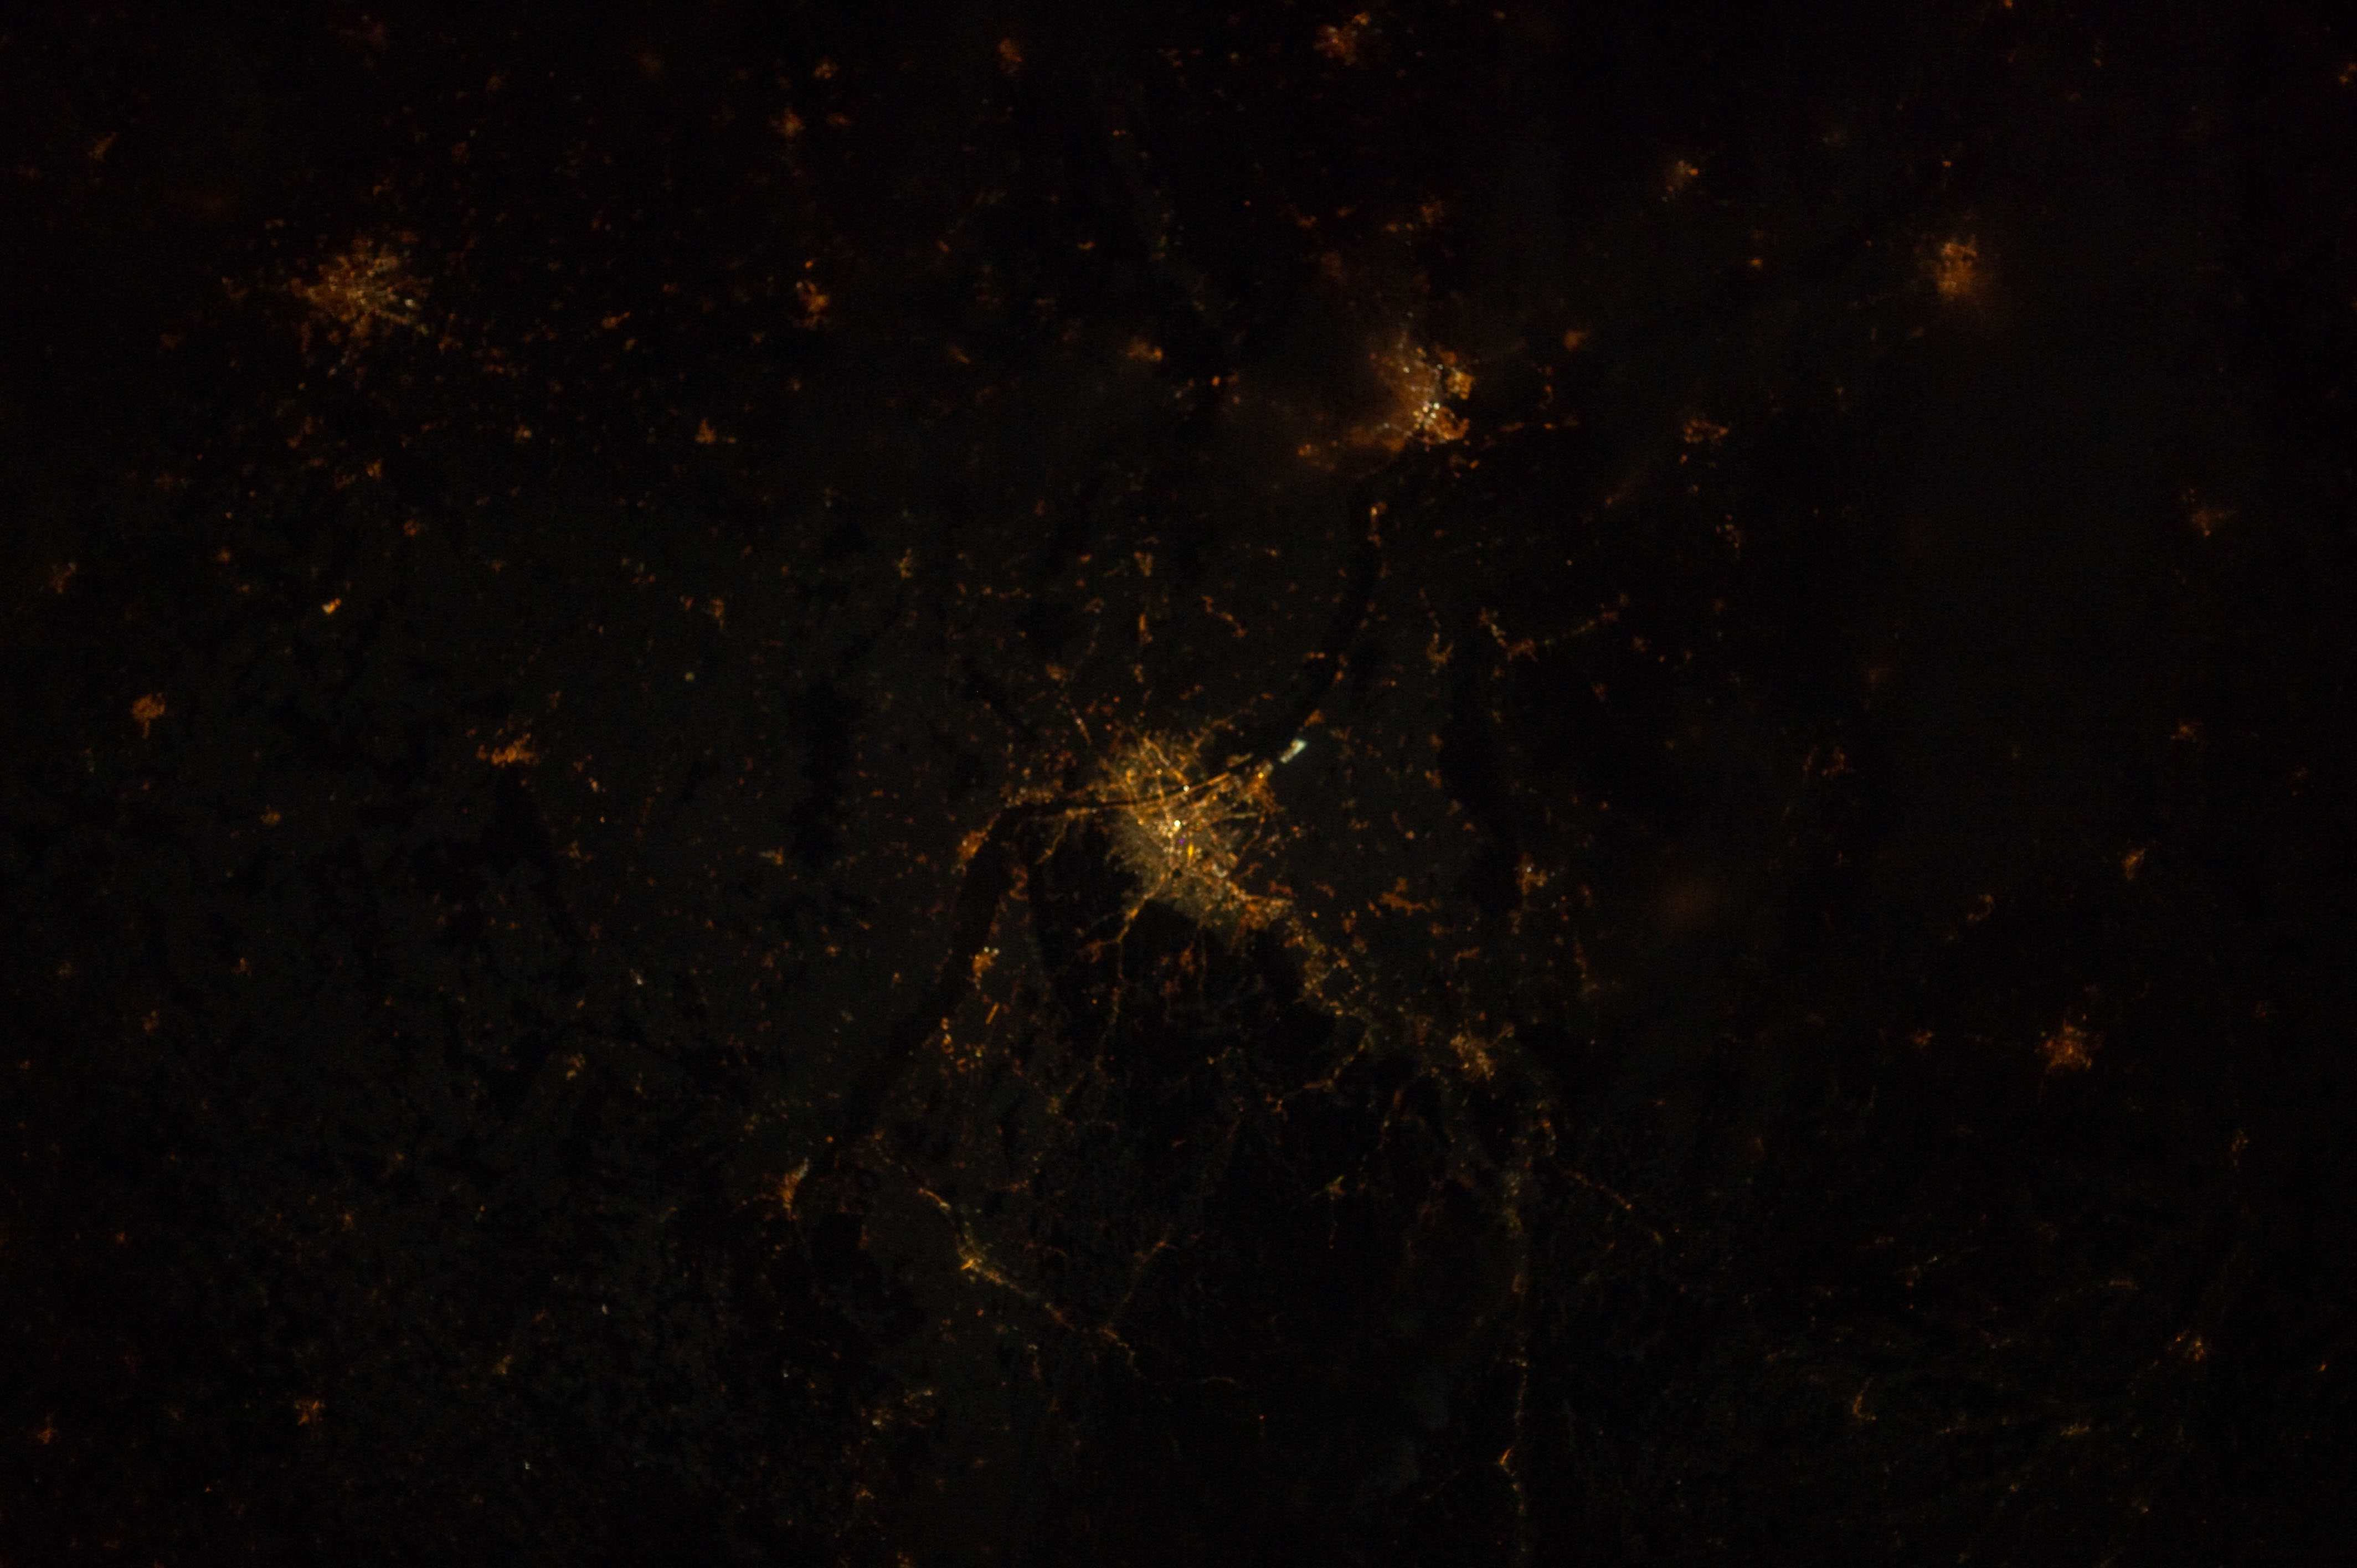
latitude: 48.6
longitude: 16.6
